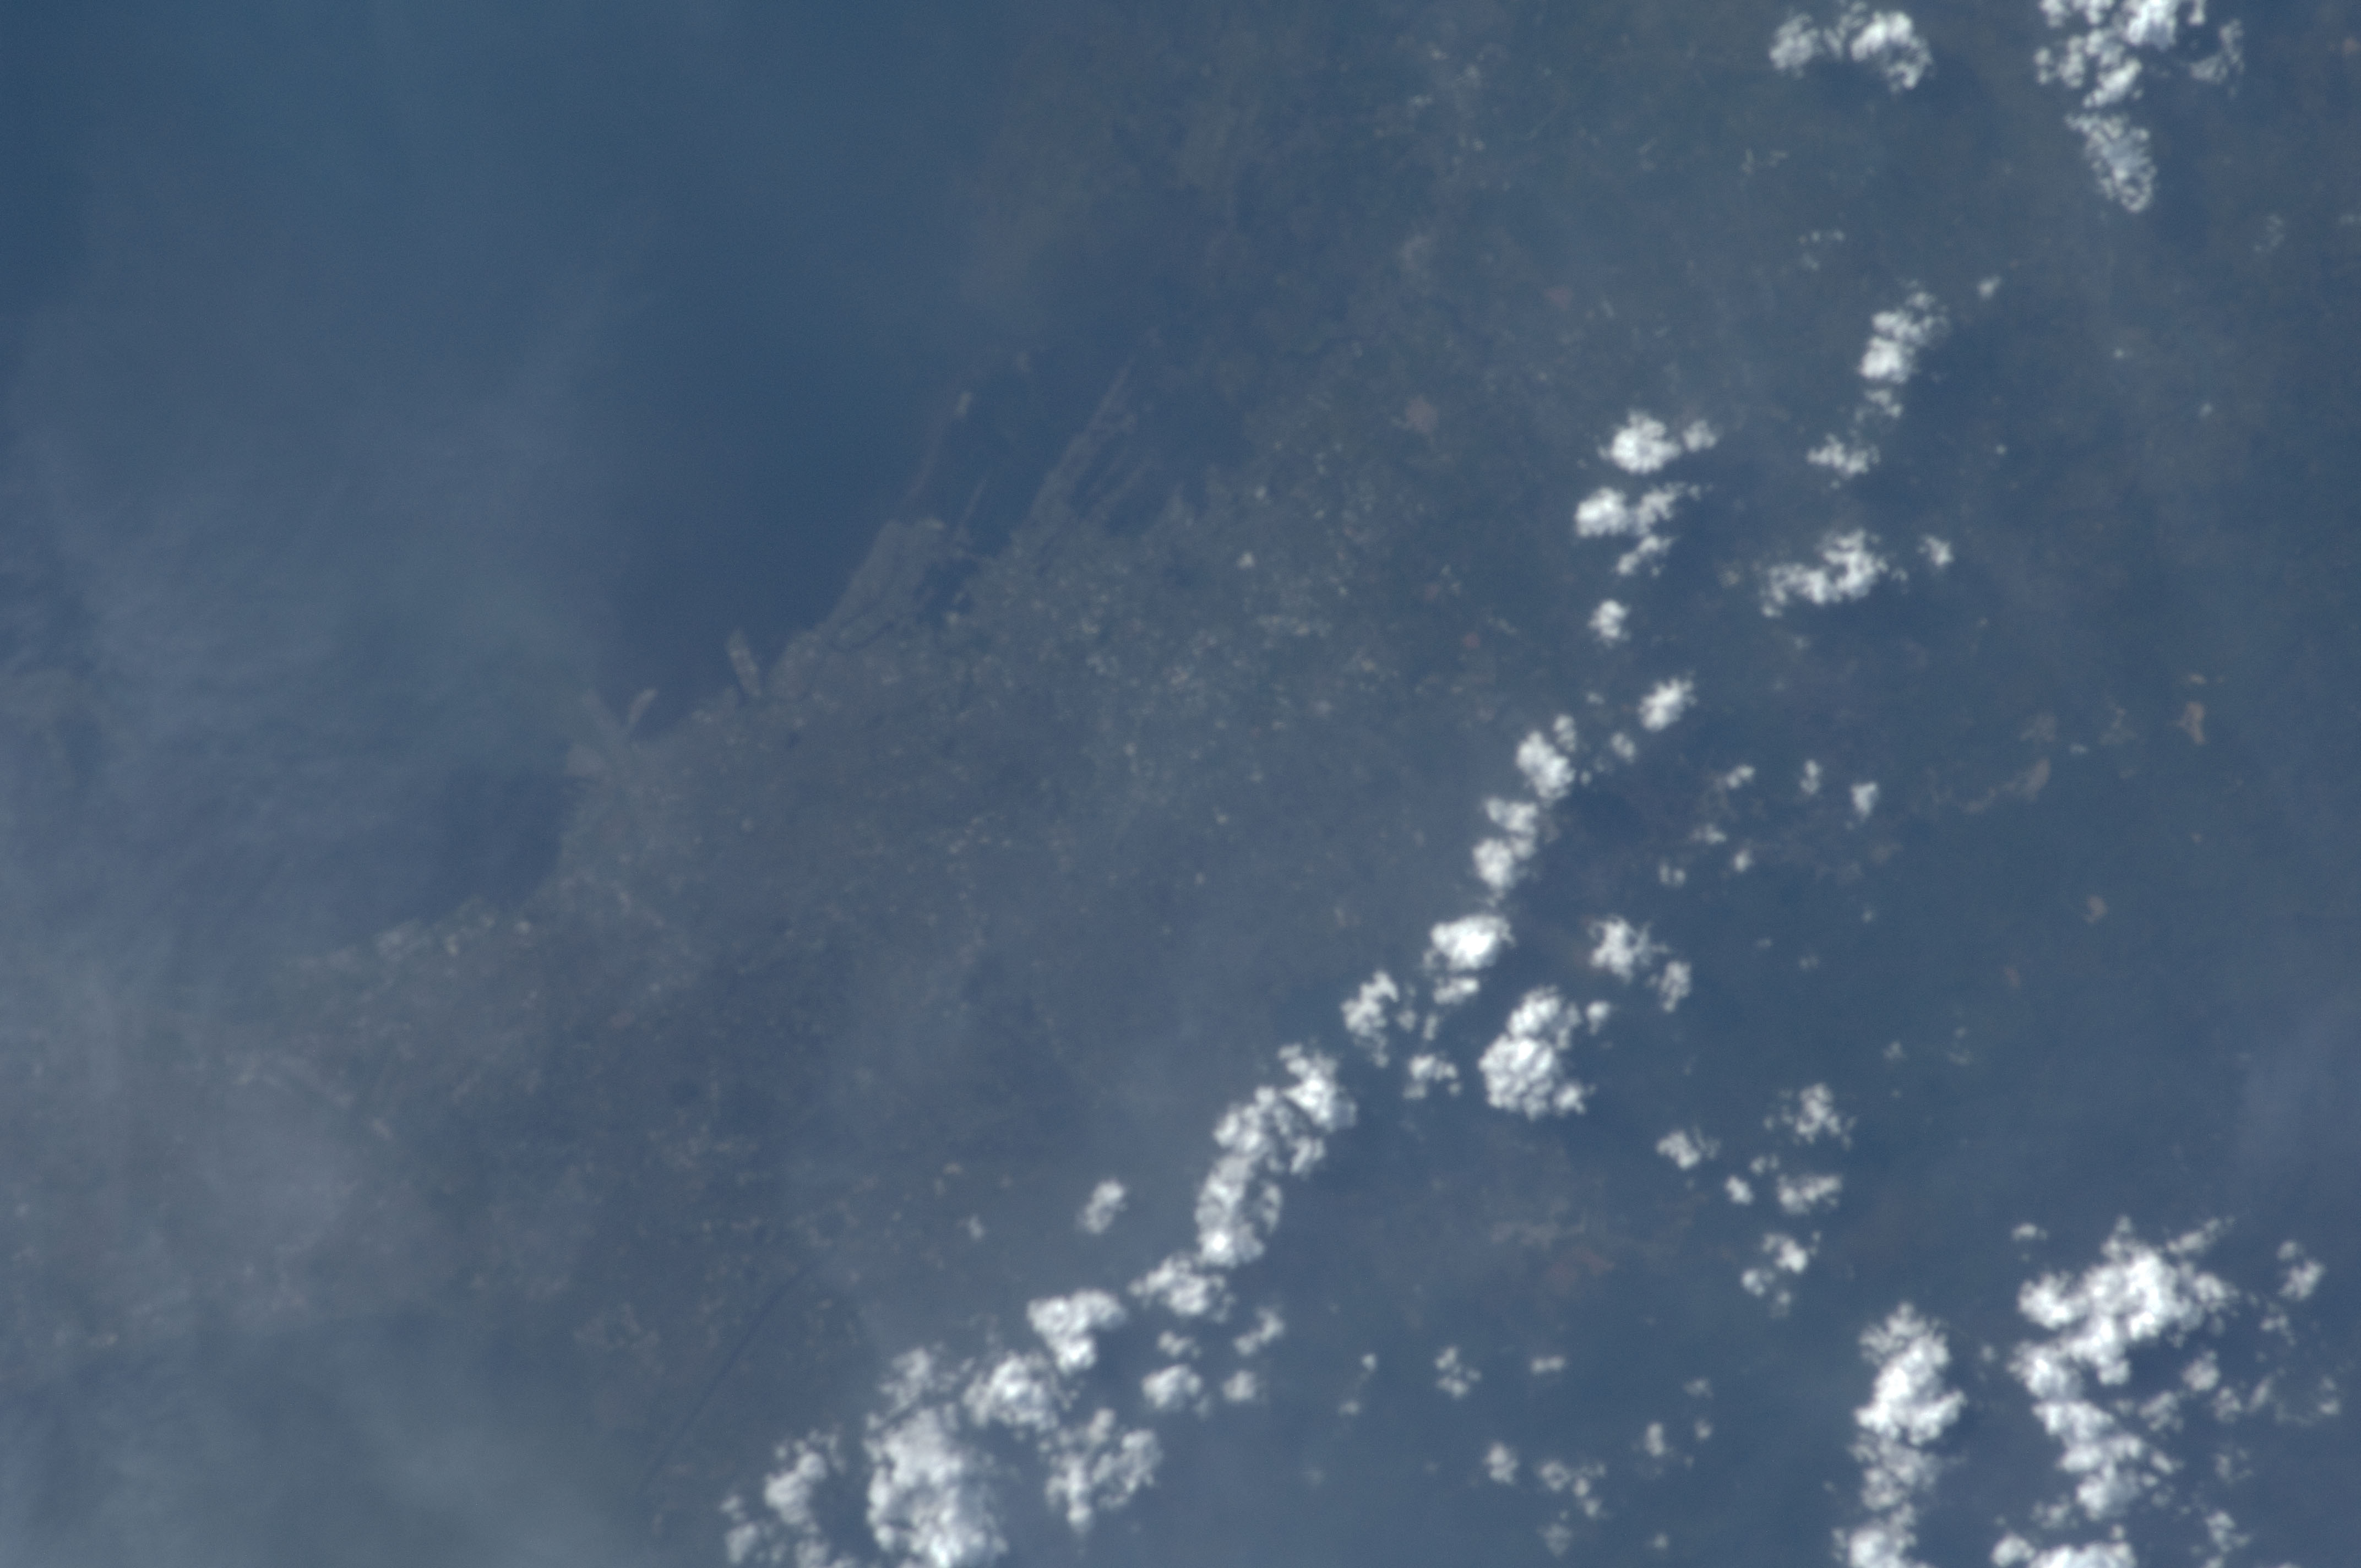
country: PHILIPPINES
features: MANILA BAY, HAZE, MANILA, SHIP PORTS
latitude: 14.6
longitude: 121.0
